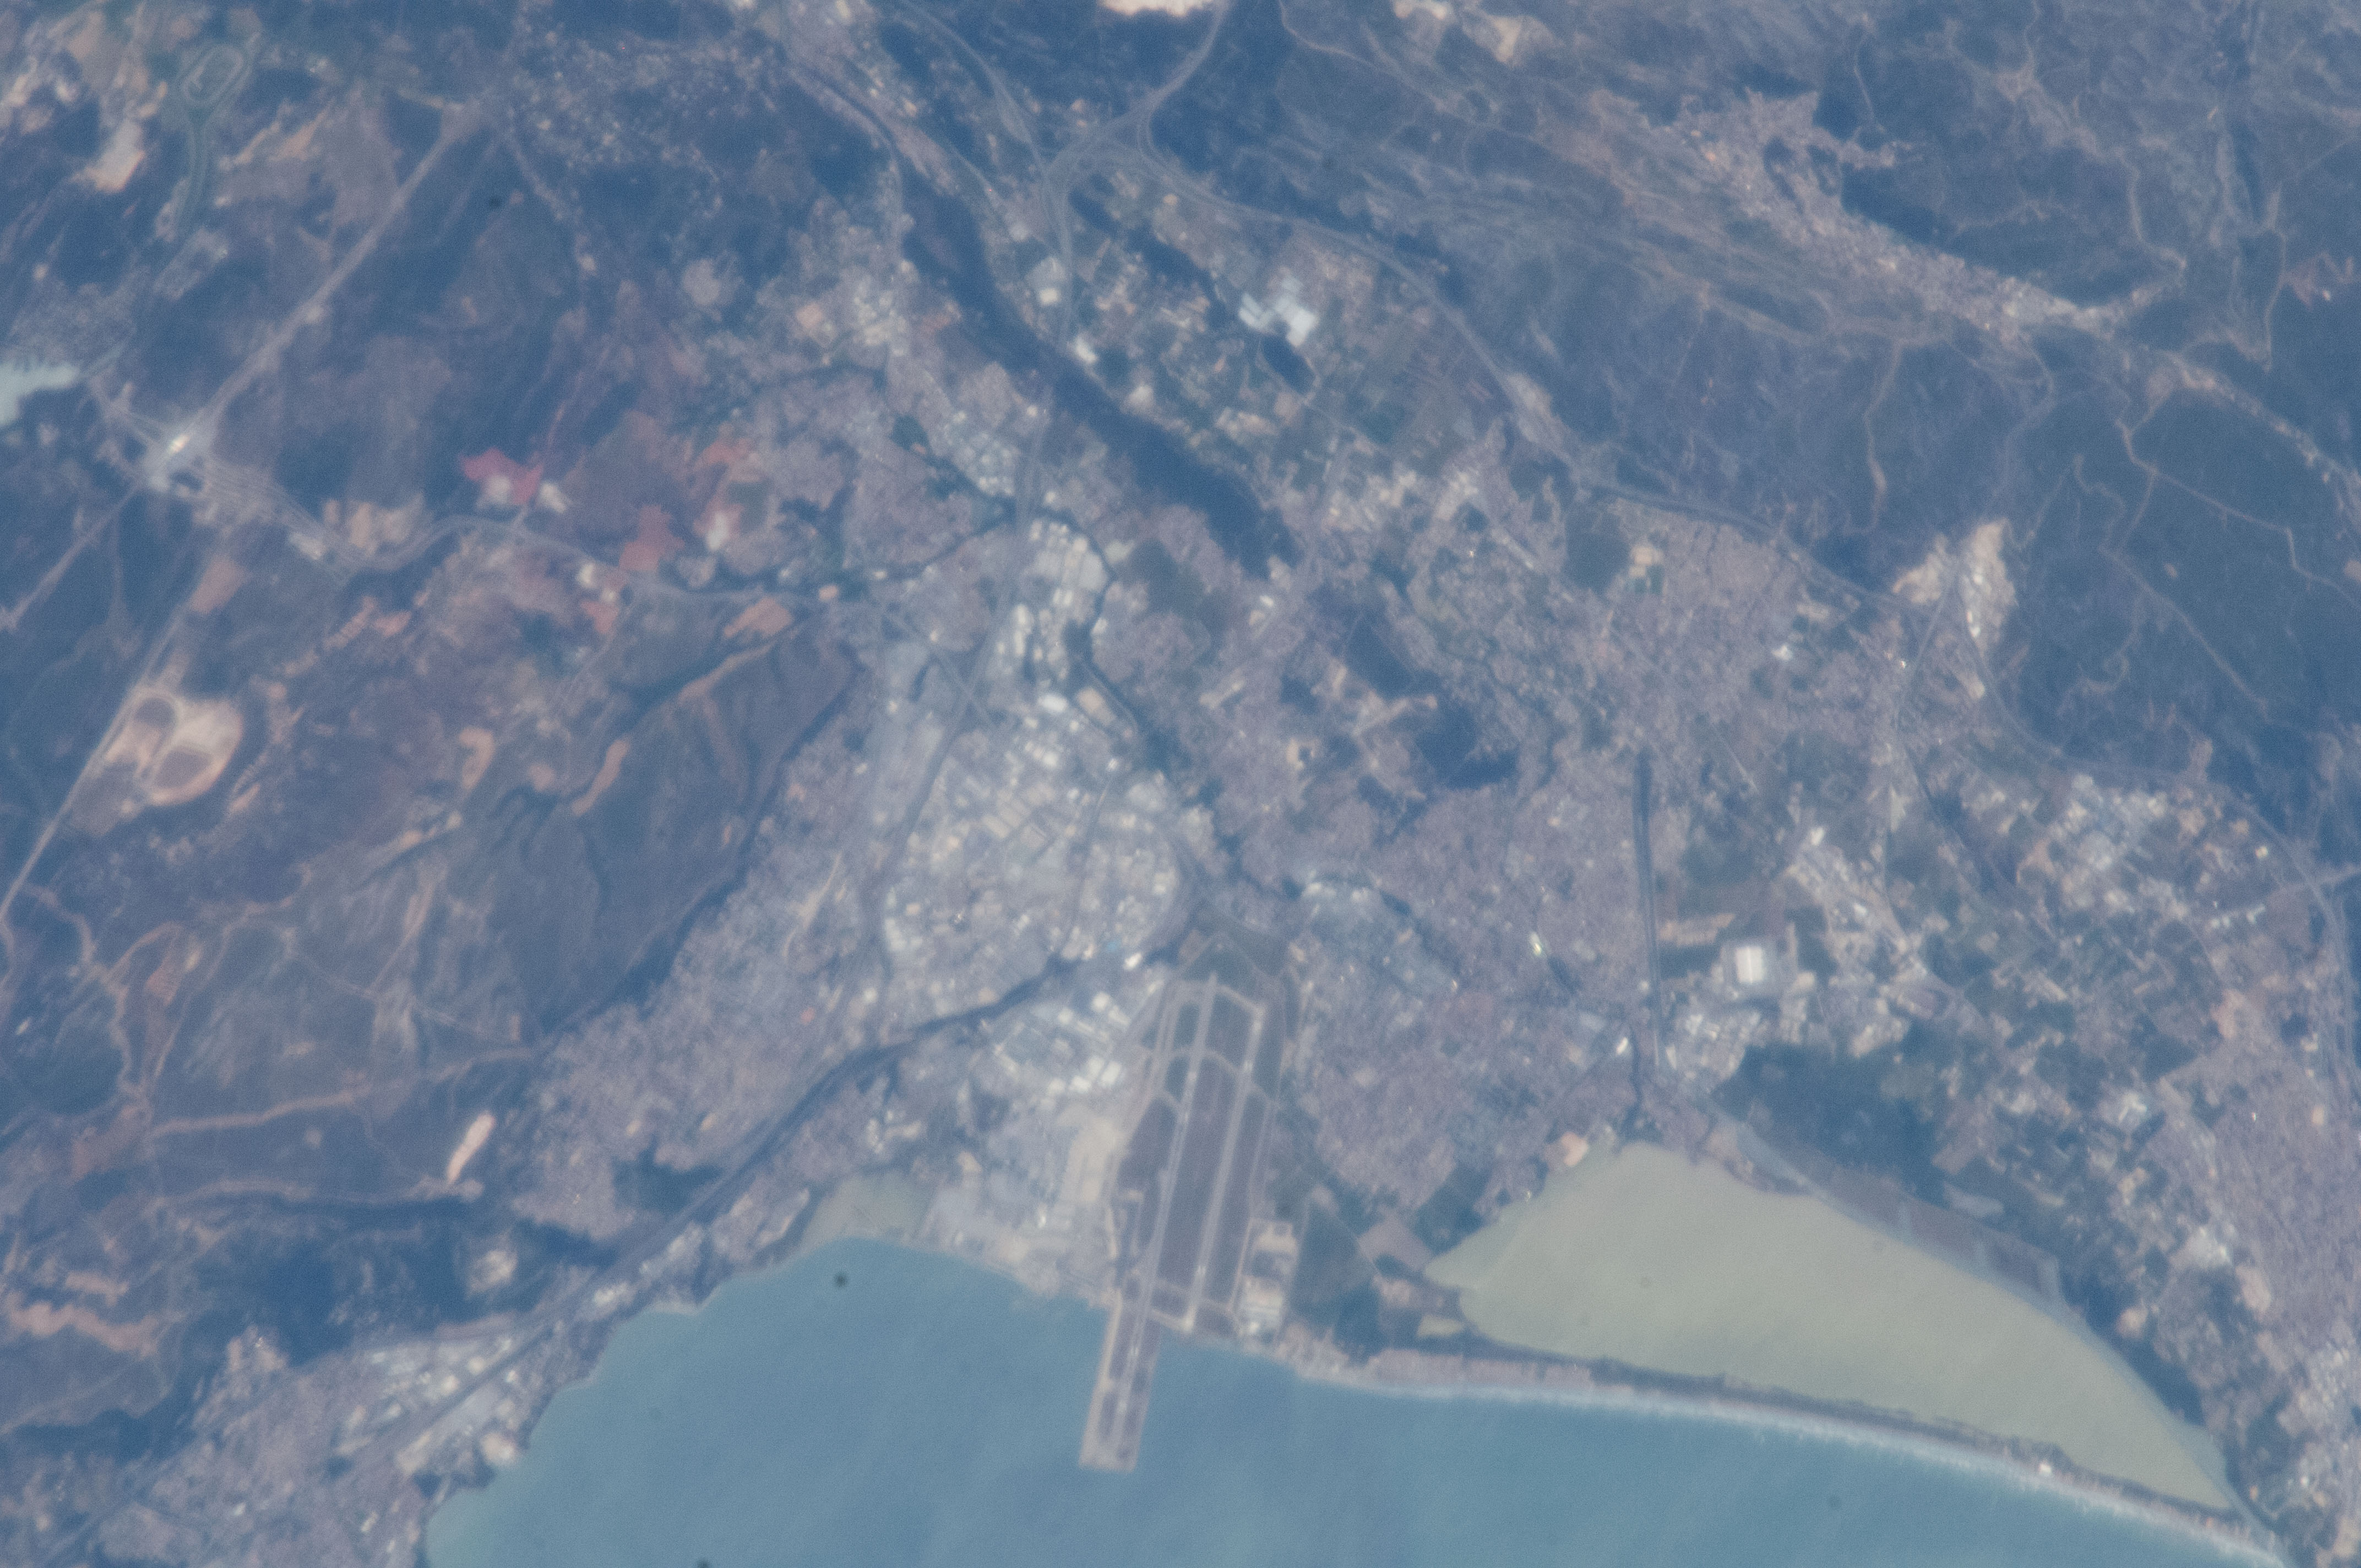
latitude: 43.4
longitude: 5.3
